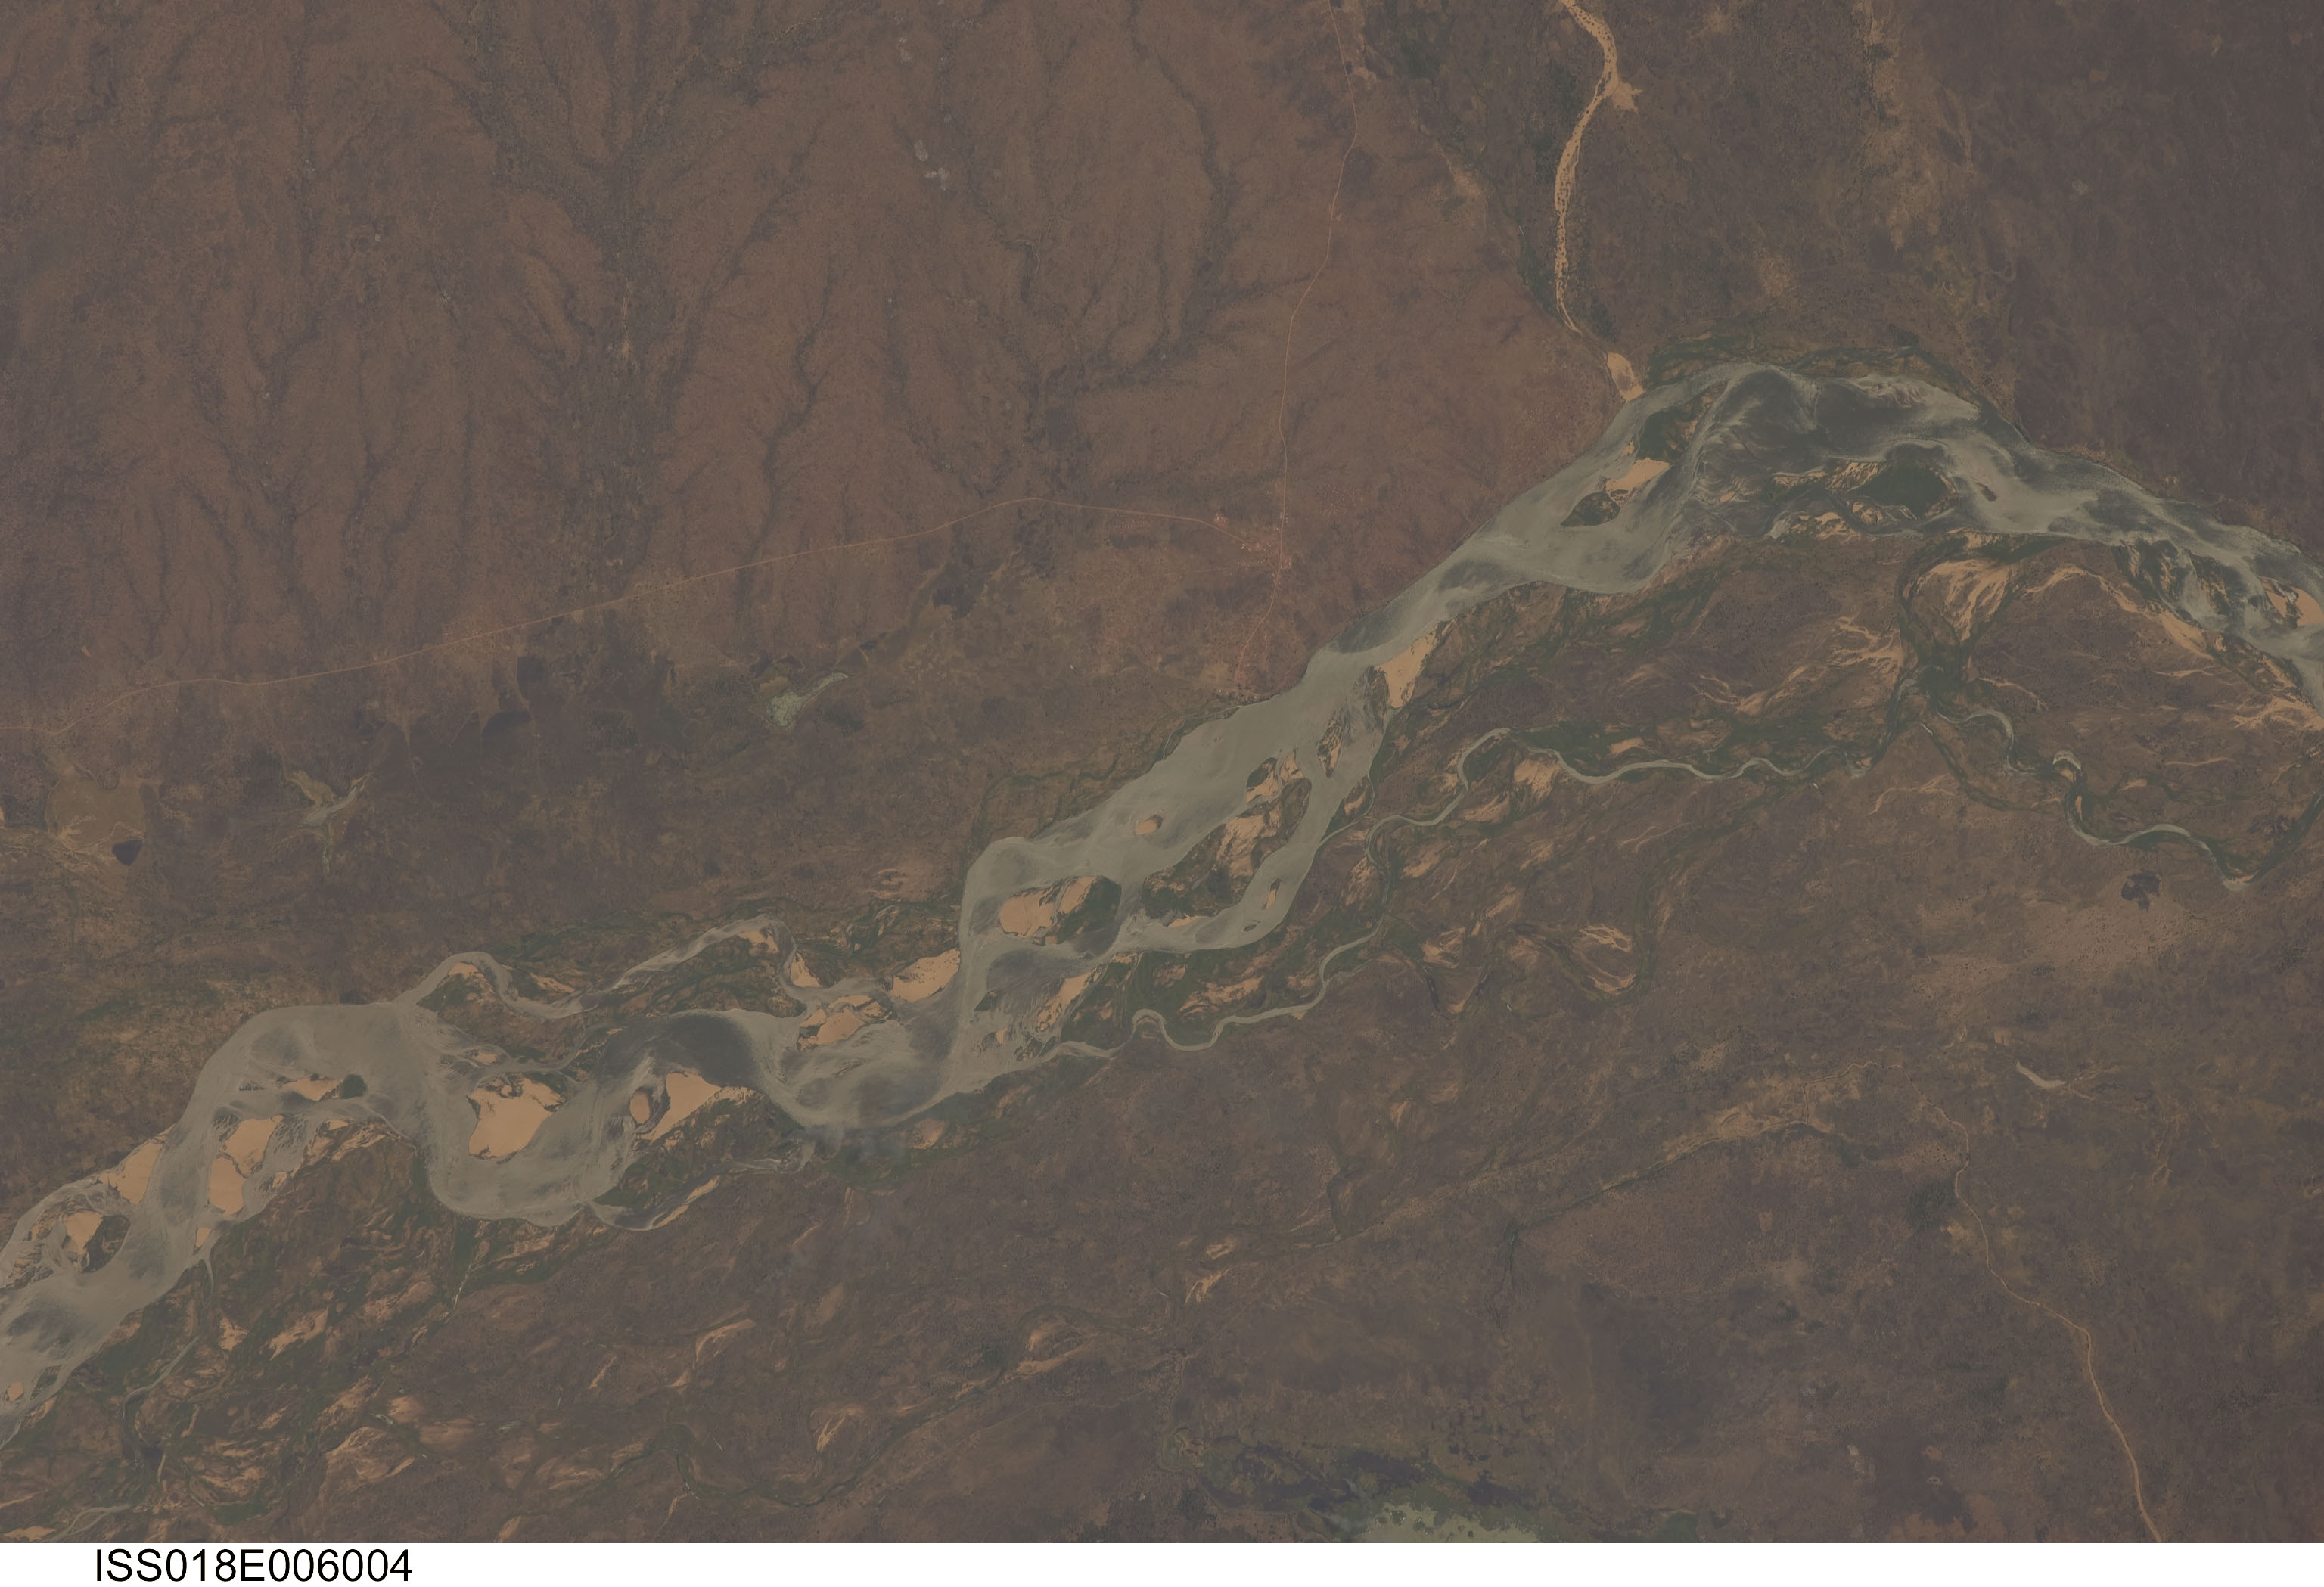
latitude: -16.7
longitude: 34.3
